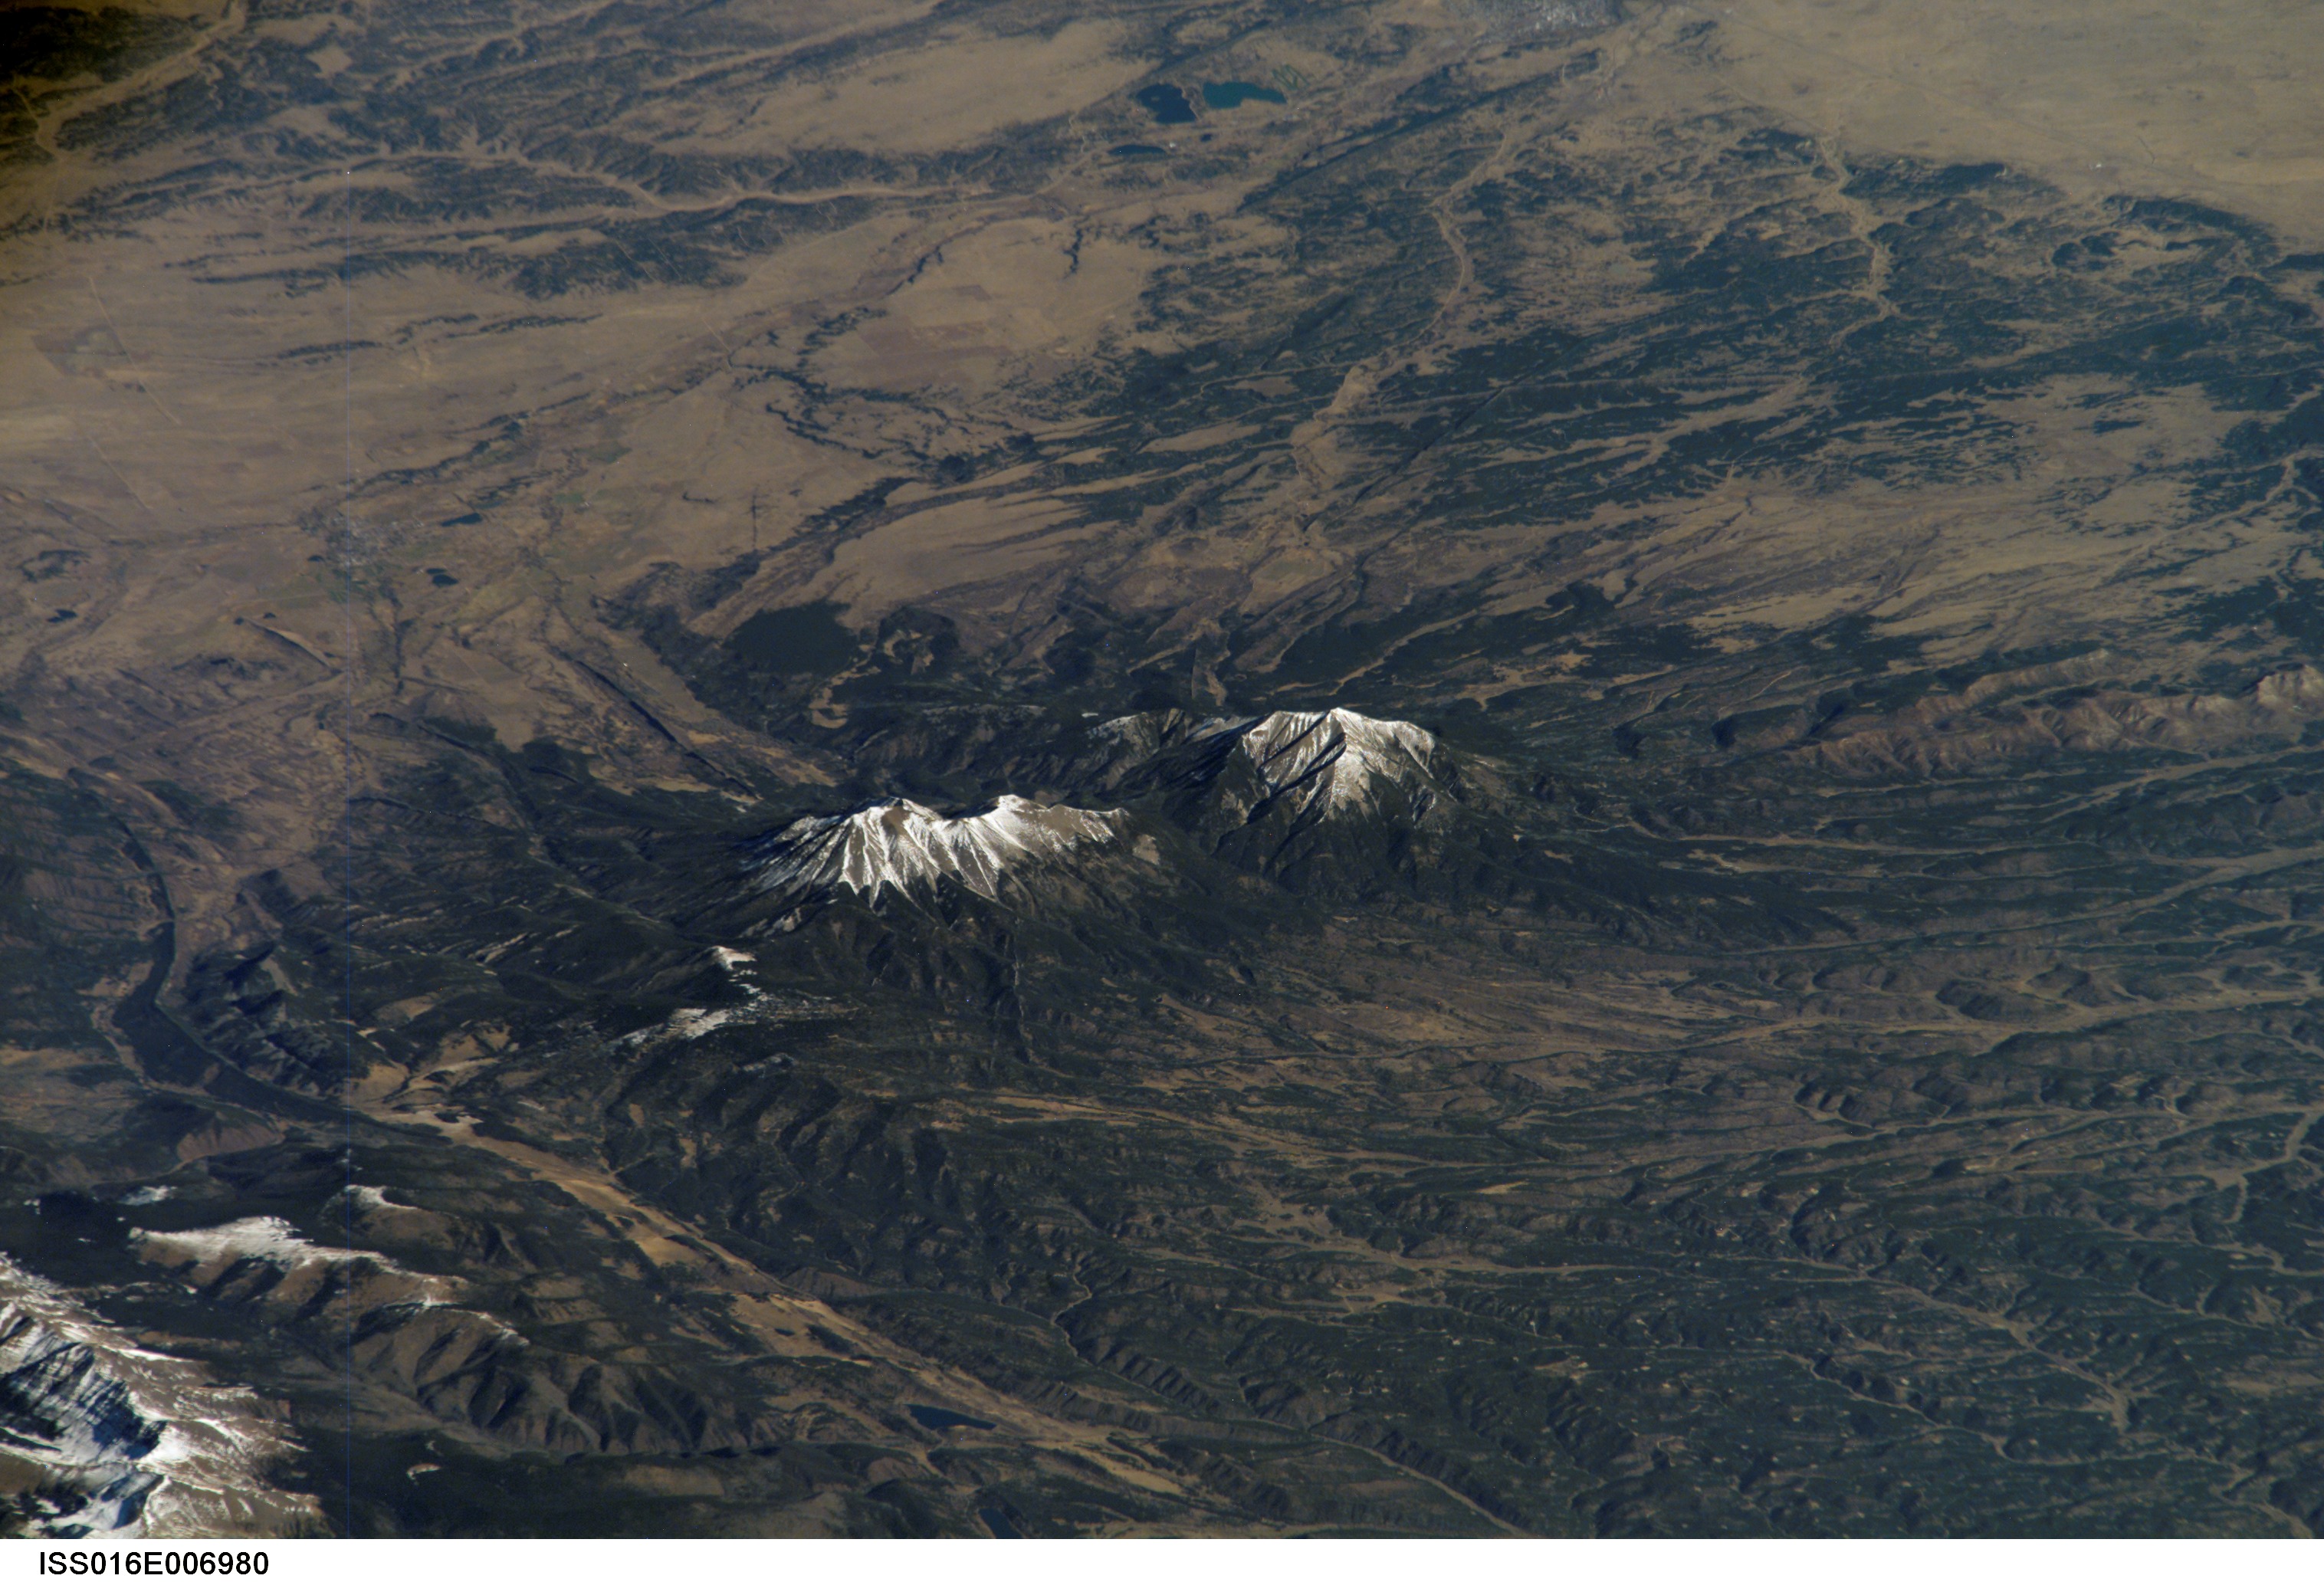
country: USA-COLORADO
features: PAN-SPANISH PEAKS, LA VETA
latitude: 37.4
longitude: -104.9
